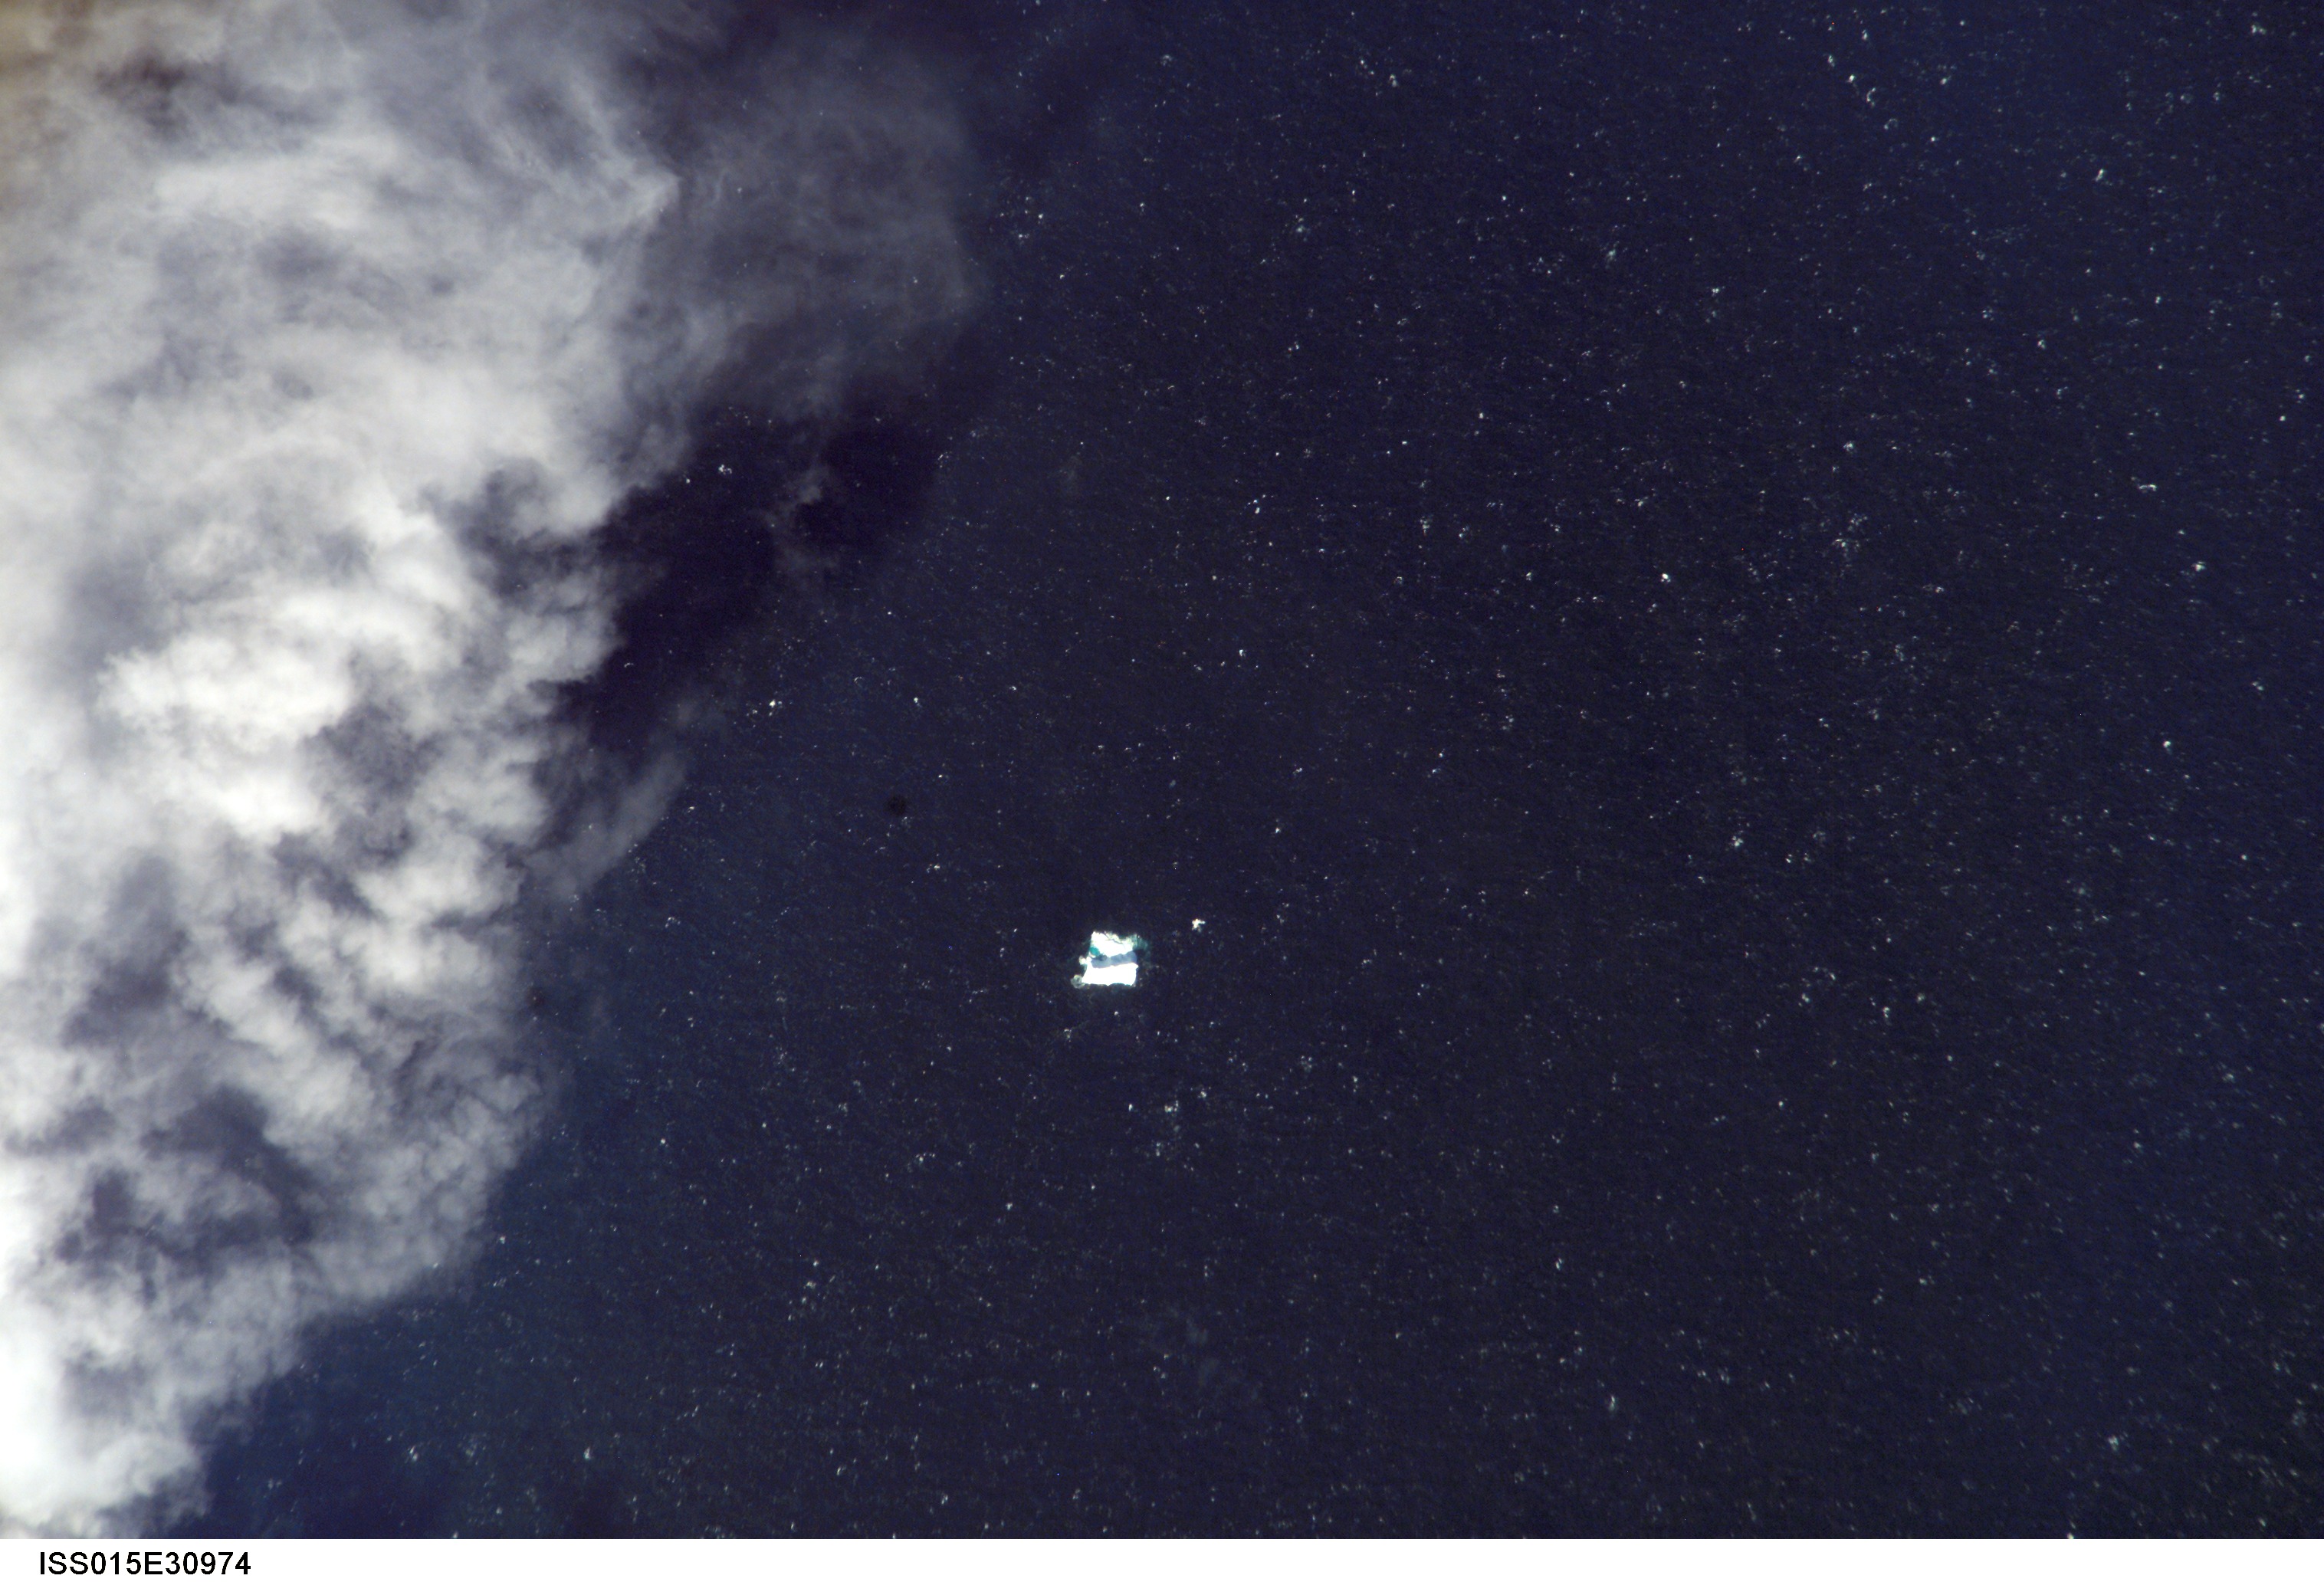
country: ATLANTIC OCEAN
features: SEA SURFACE, ICEBERG, WAVES
